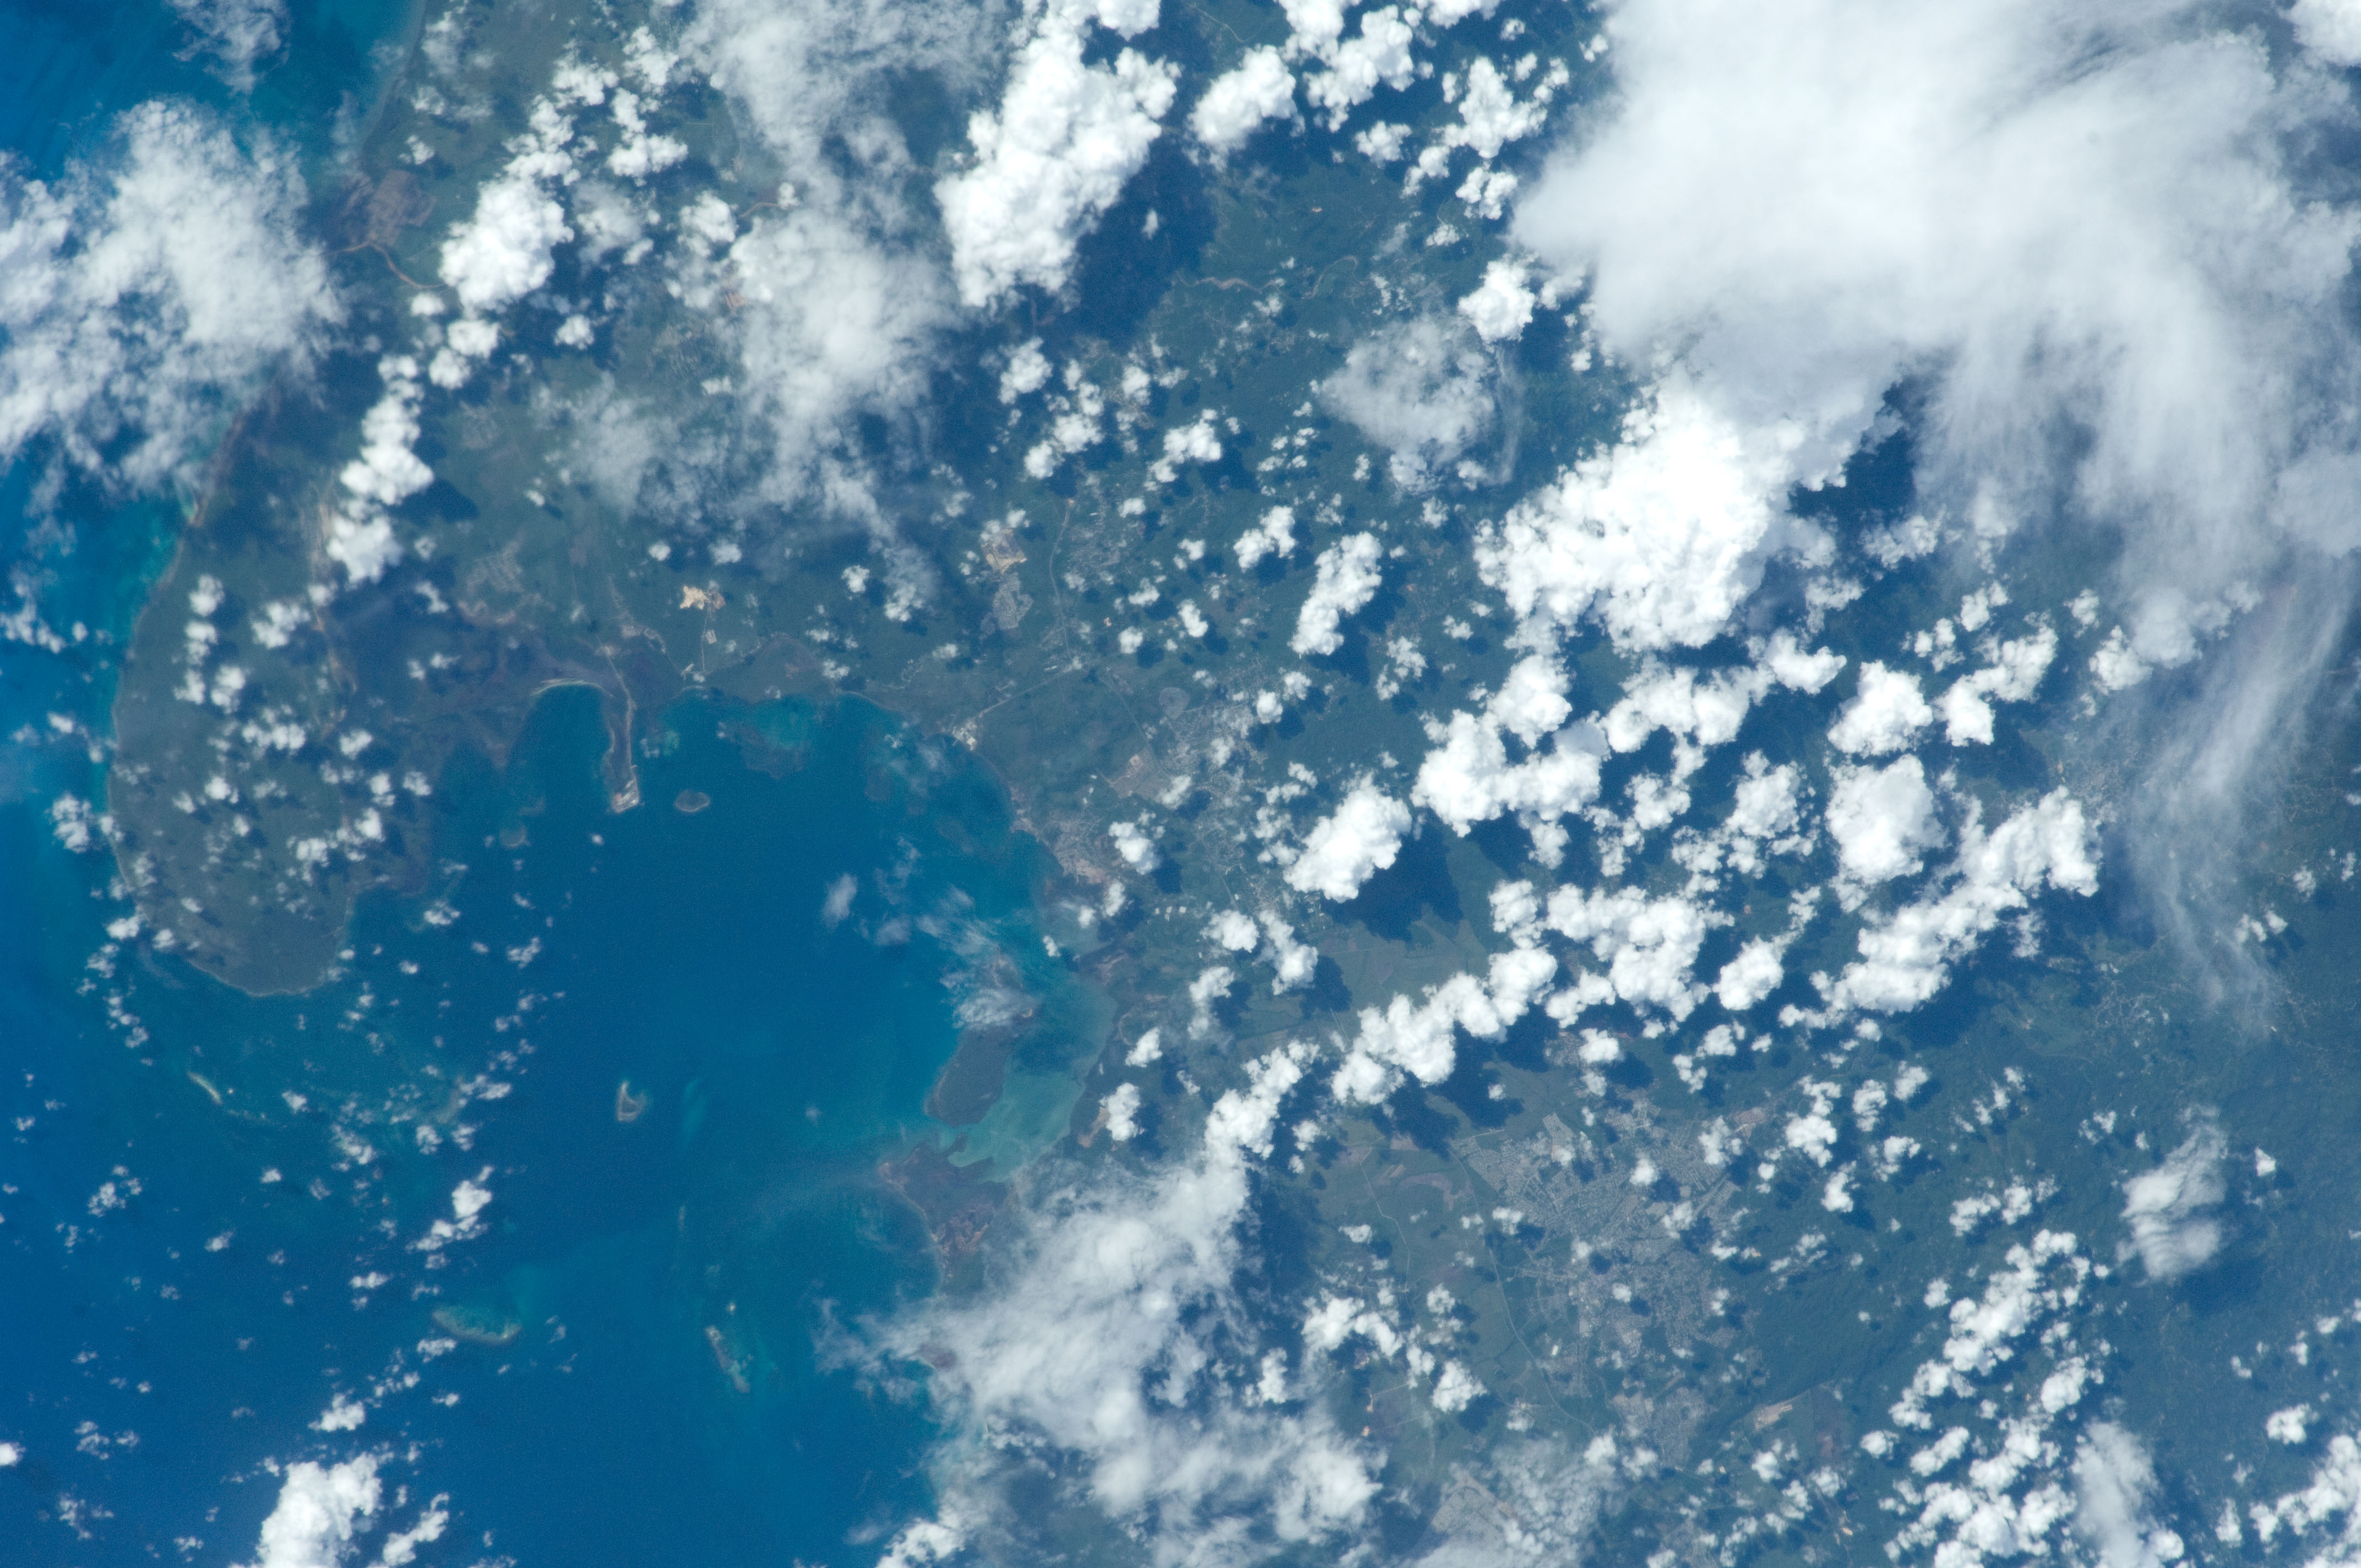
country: JAMAICA
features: MOORES PEN, SPANISH TOWN, REEFS, CARIBBEAN S.
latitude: 17.9
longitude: -77.0
